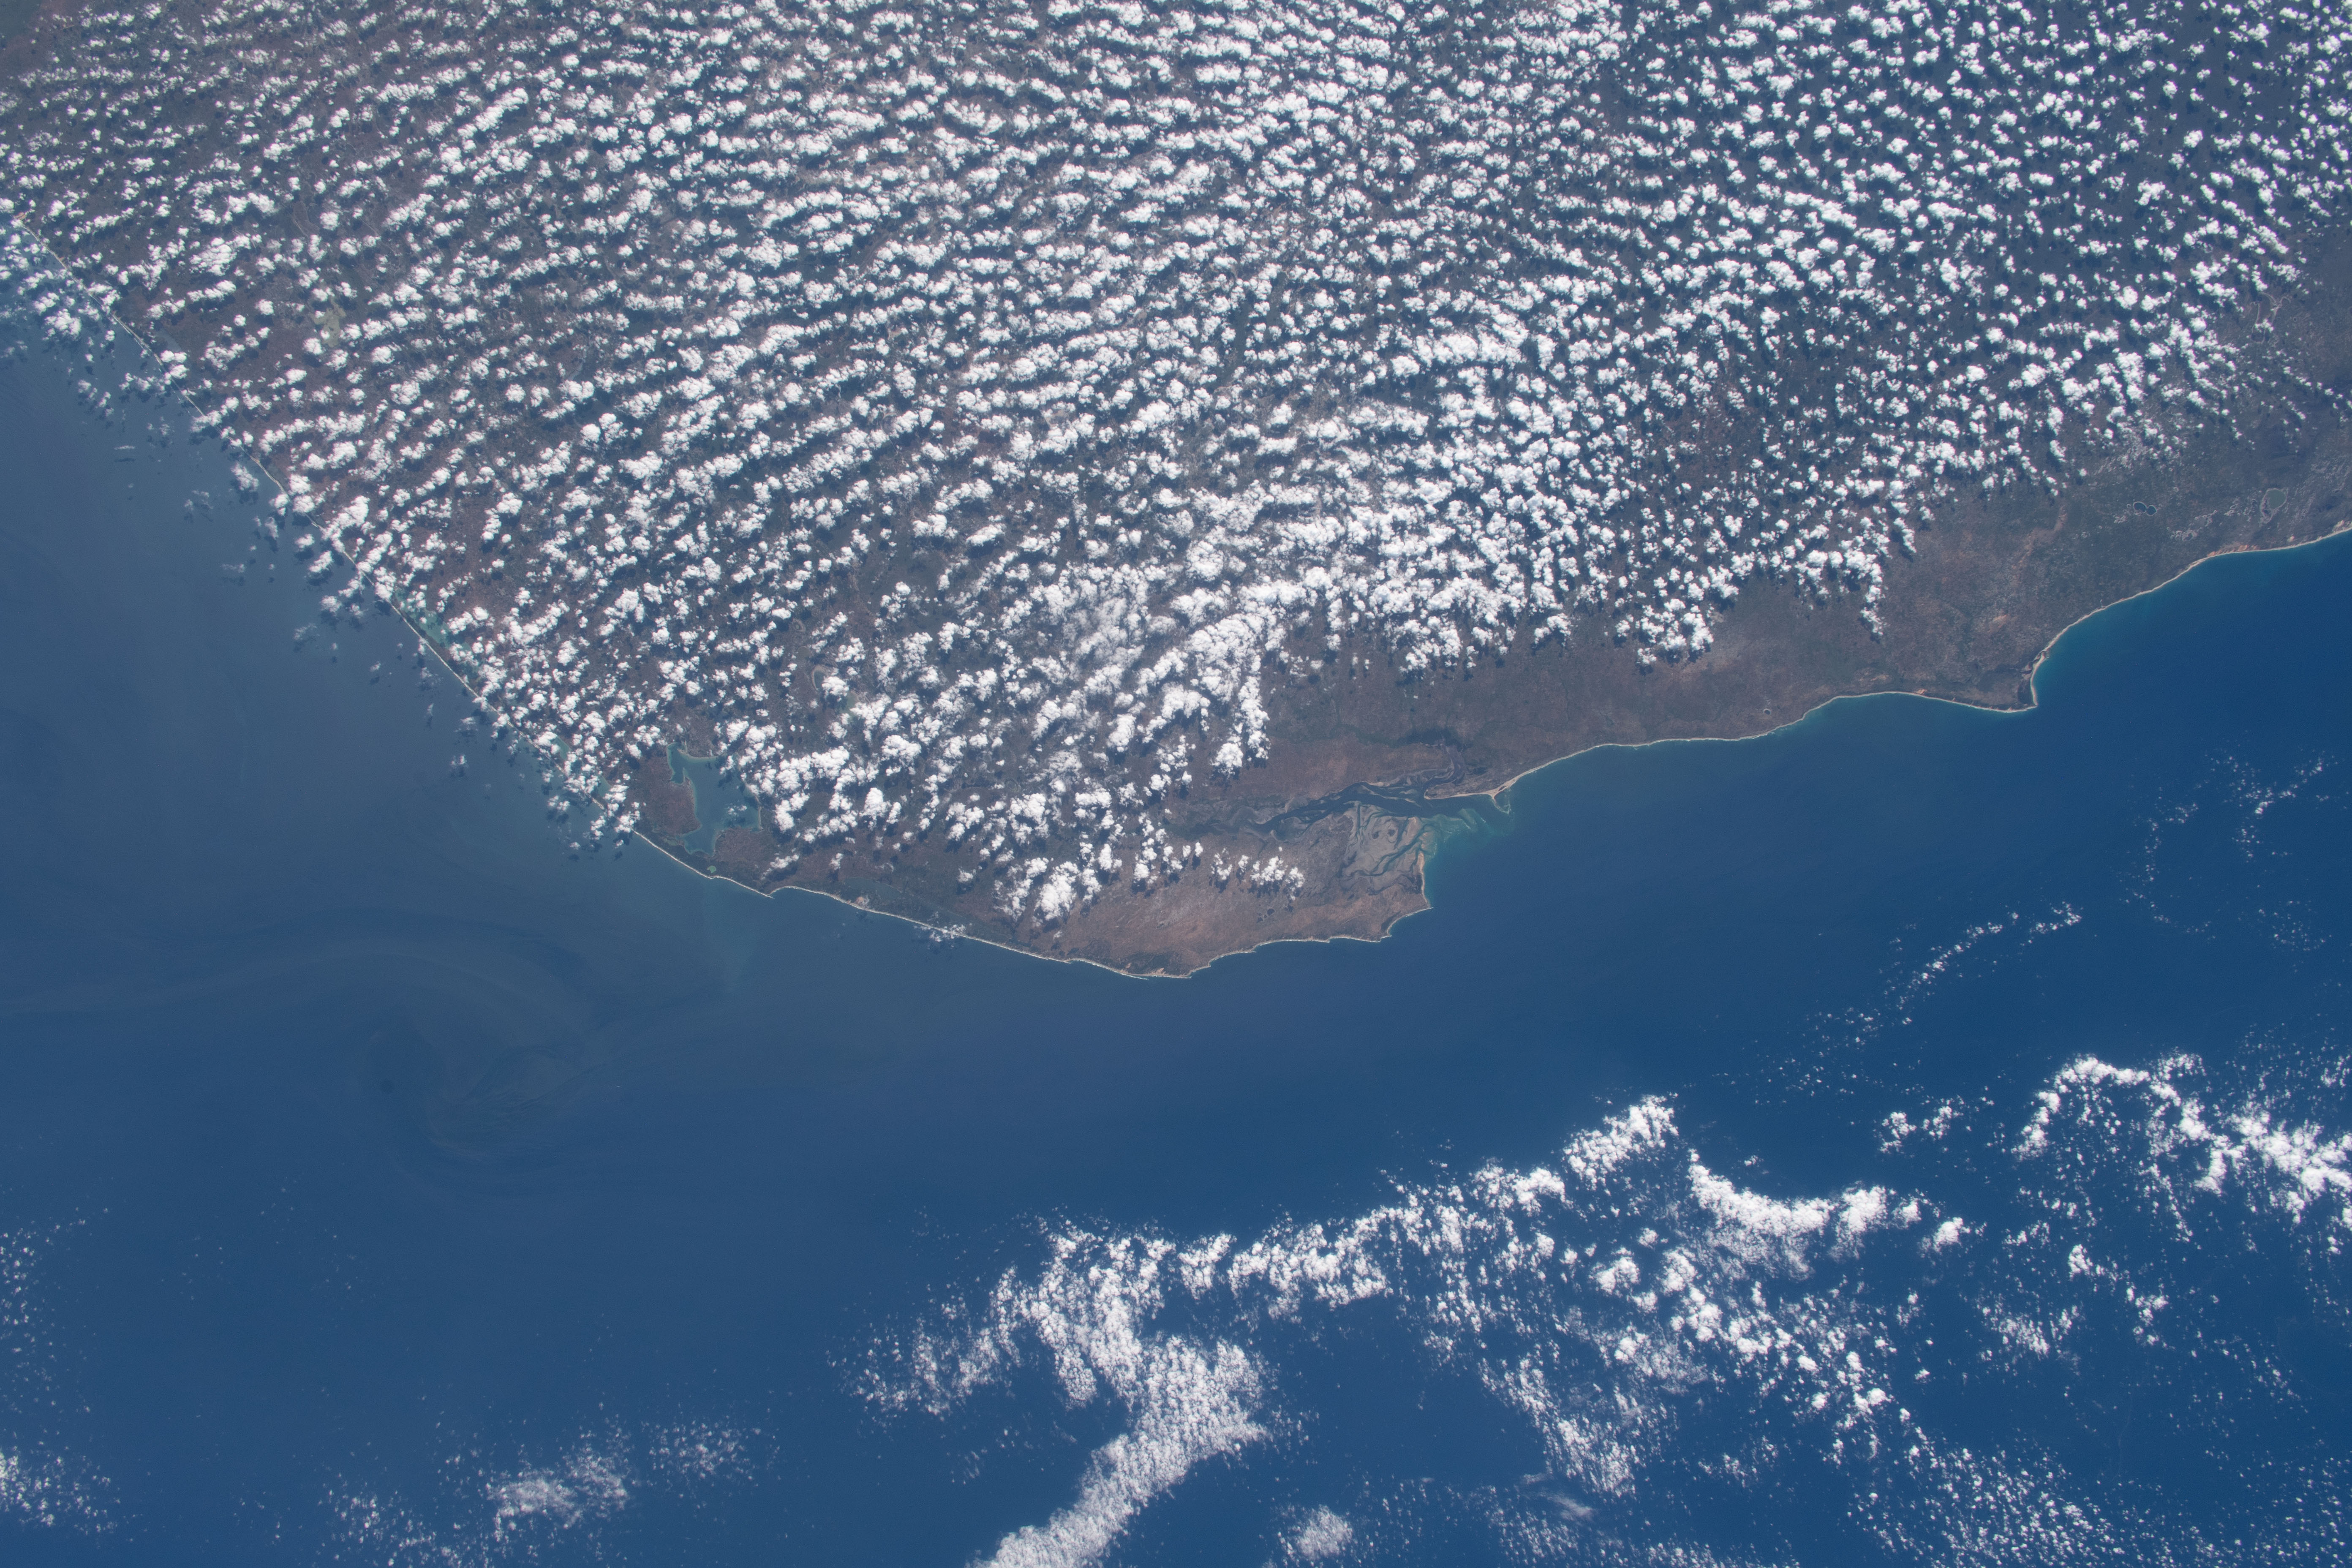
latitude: -24.0
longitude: 35.5
